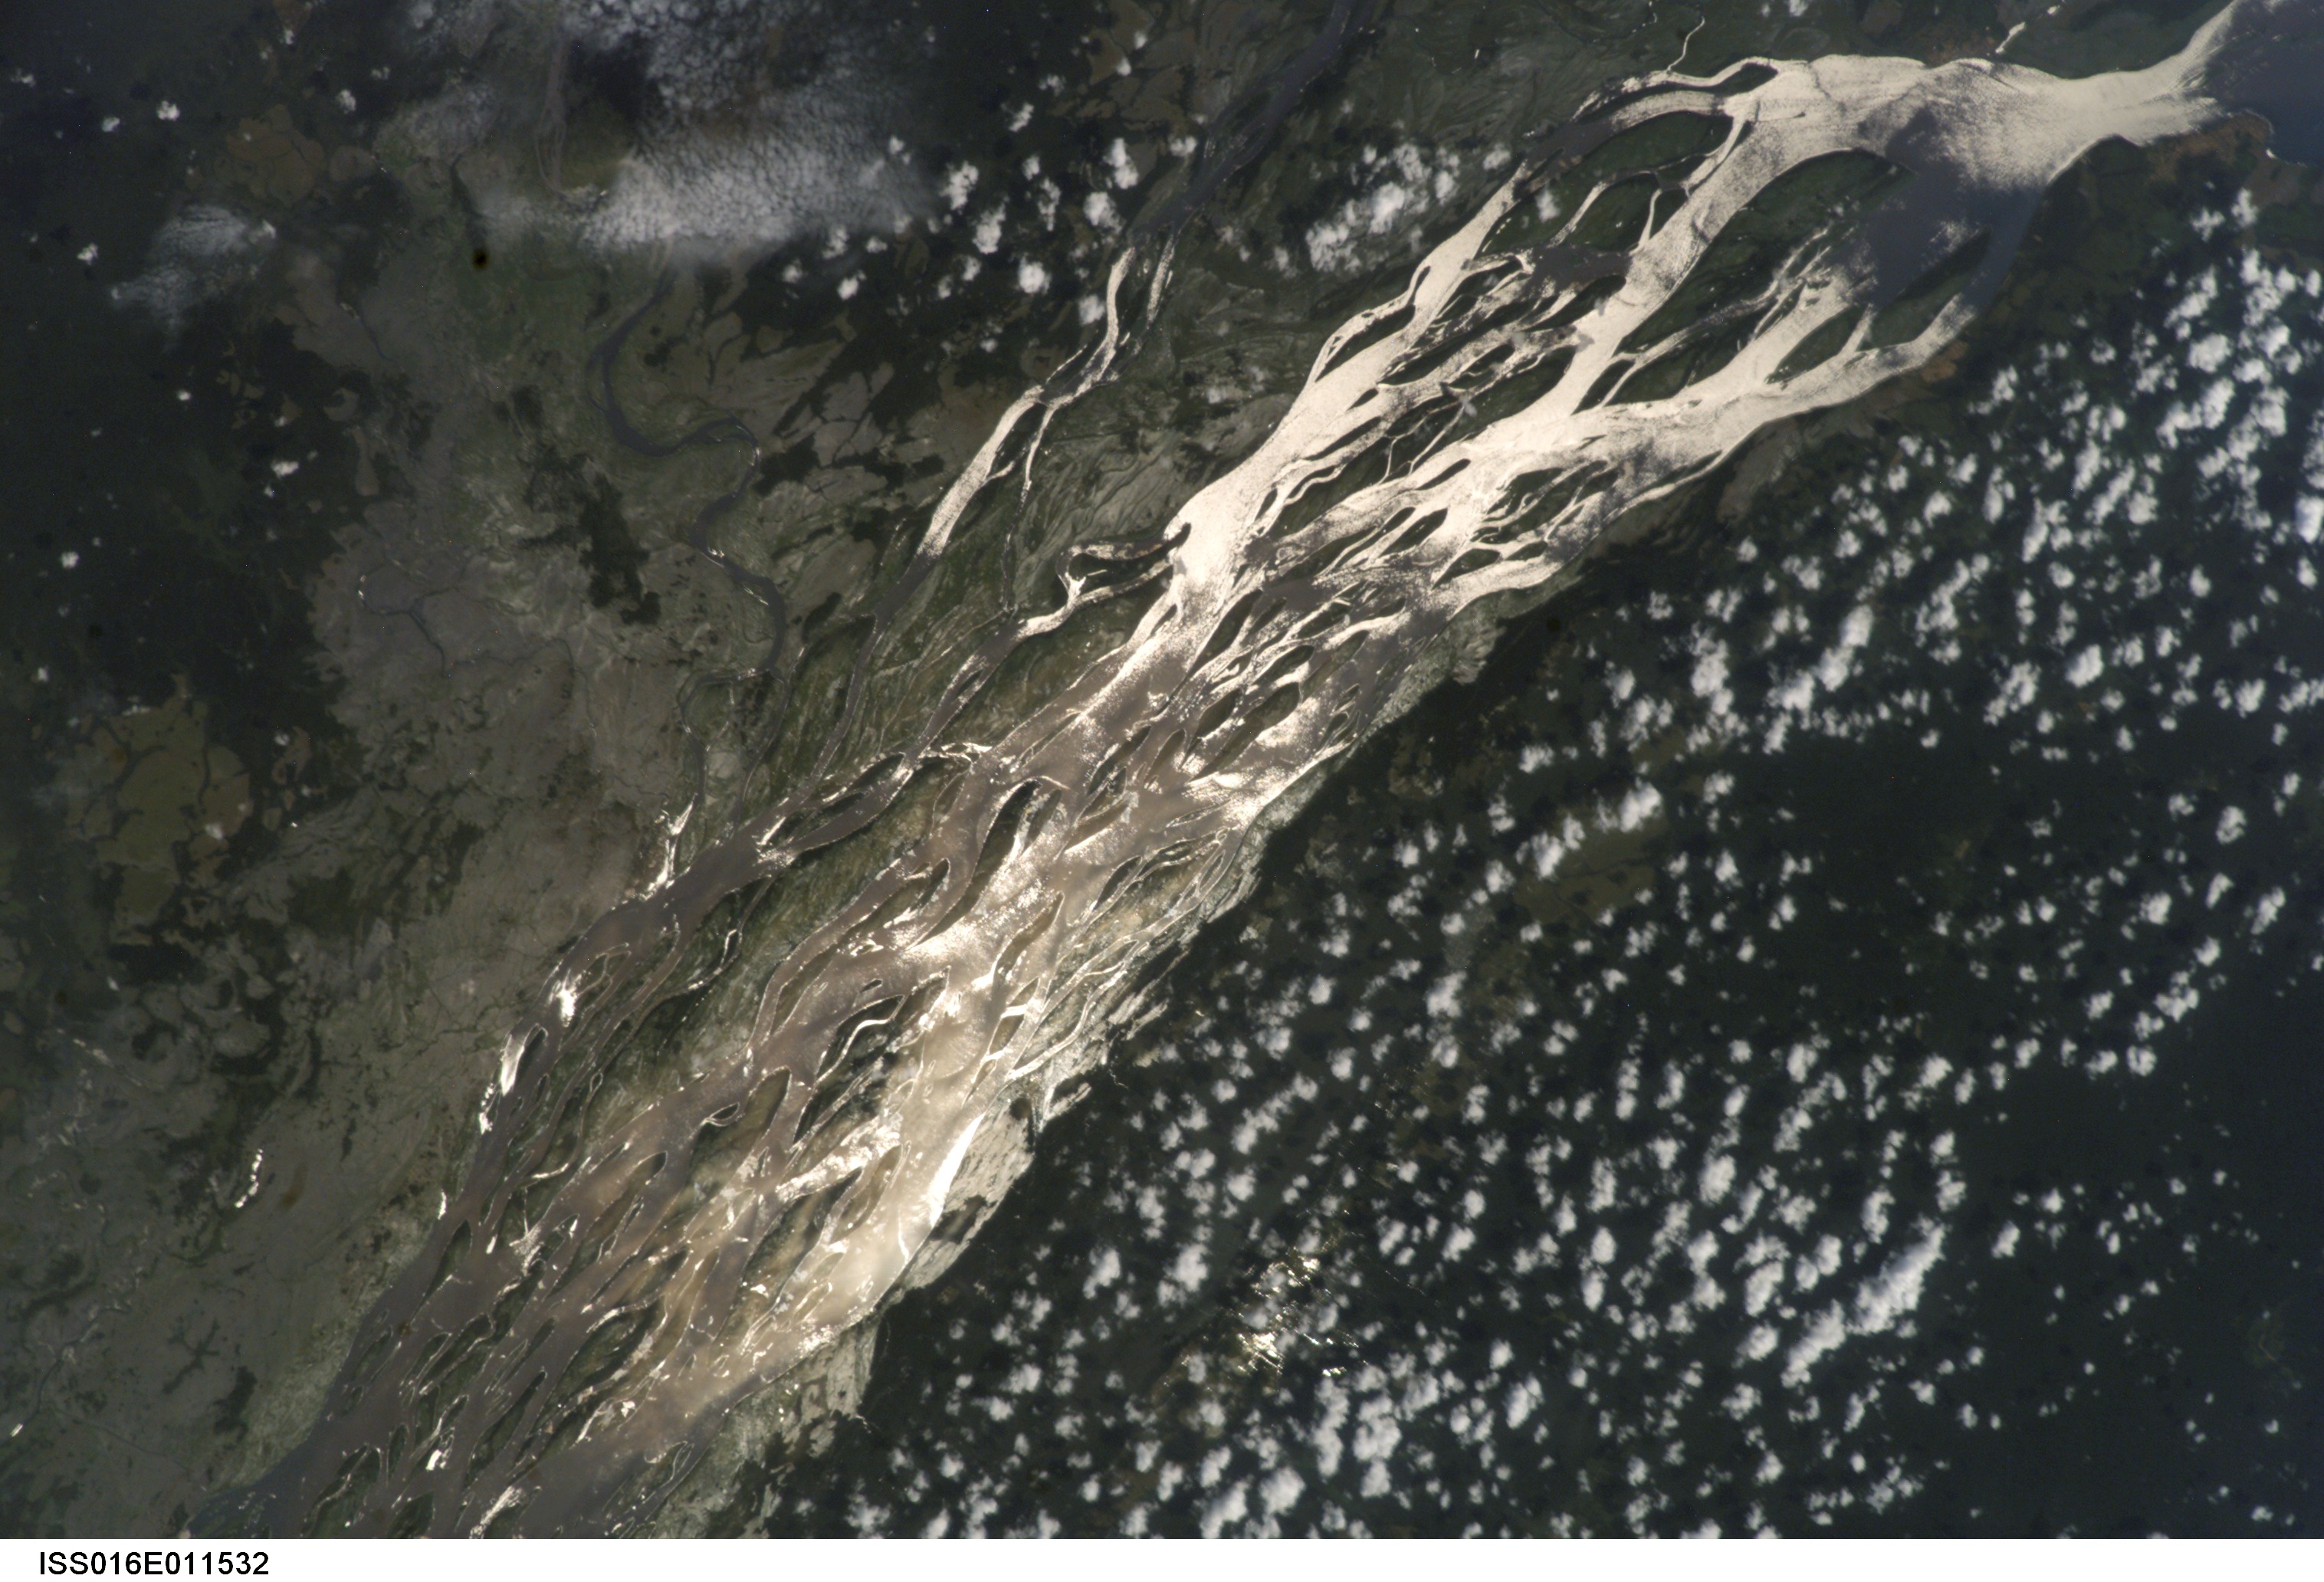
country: CONGO
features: CONGO RIVER, SUNGLINT, CLOUDS
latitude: -1.0
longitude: 17.0
